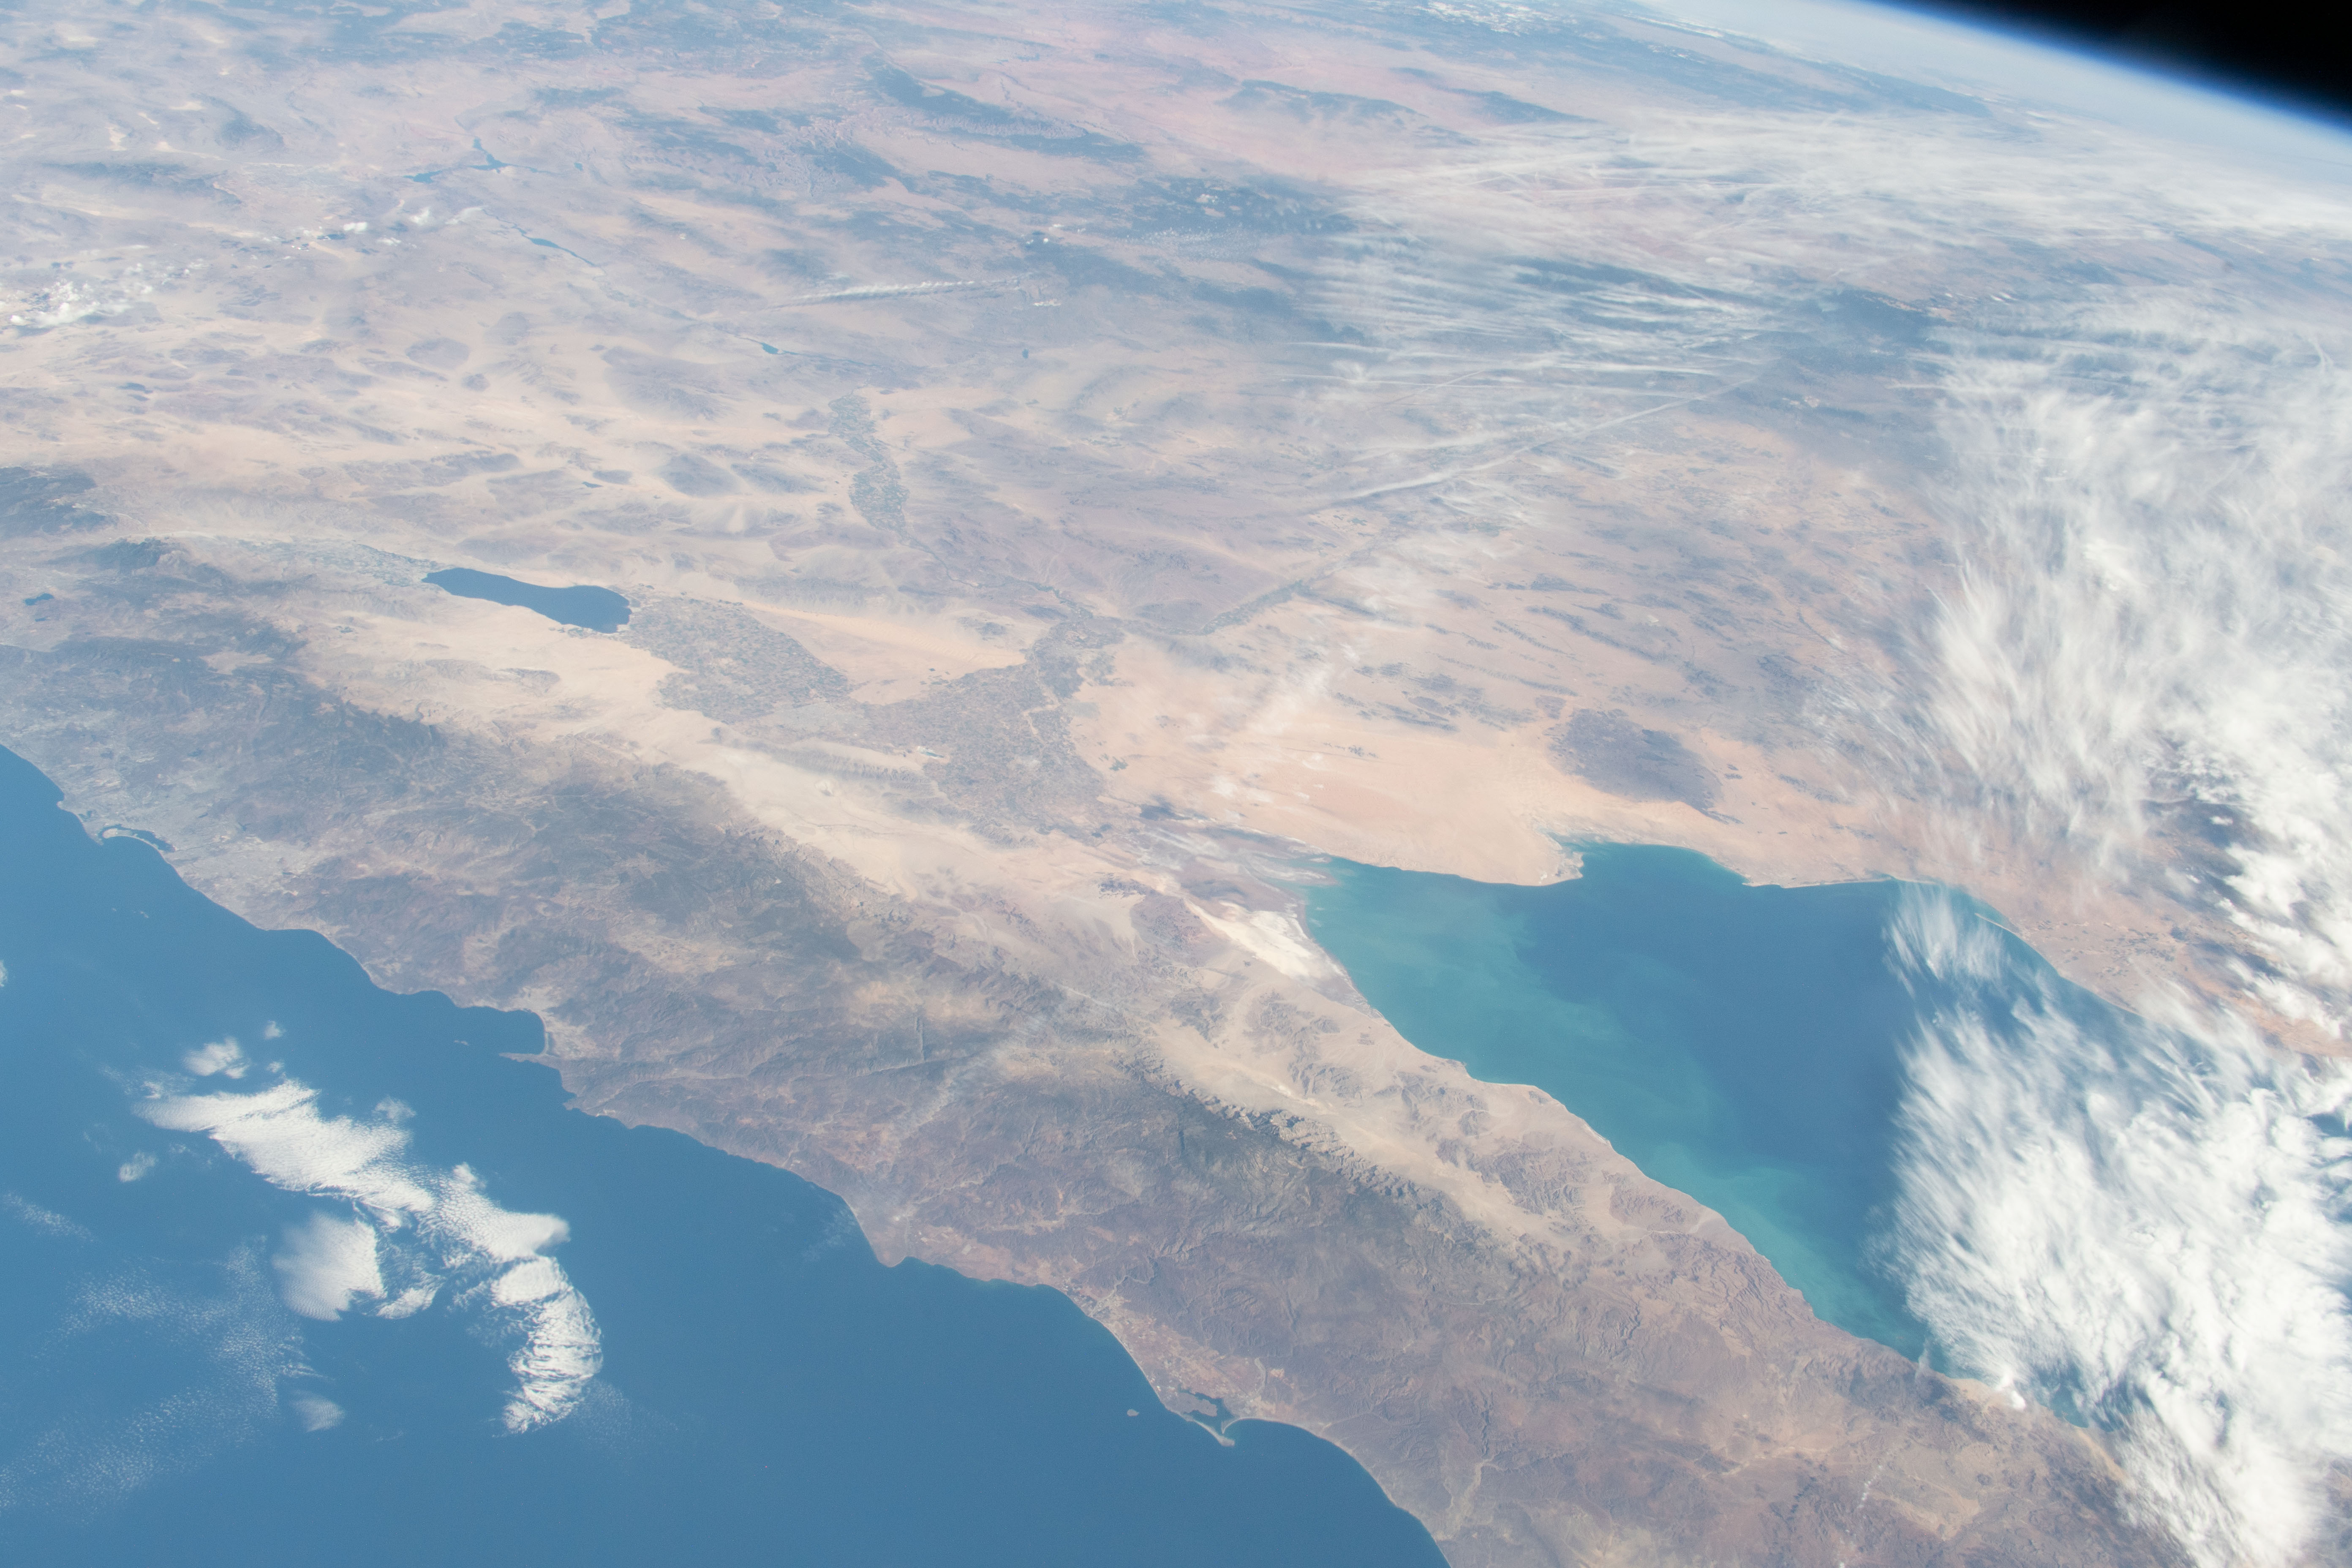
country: USA-CALIFORNIA
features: CALIFORNIA, SIERRA NEVADA
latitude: 36.5
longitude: -118.5
